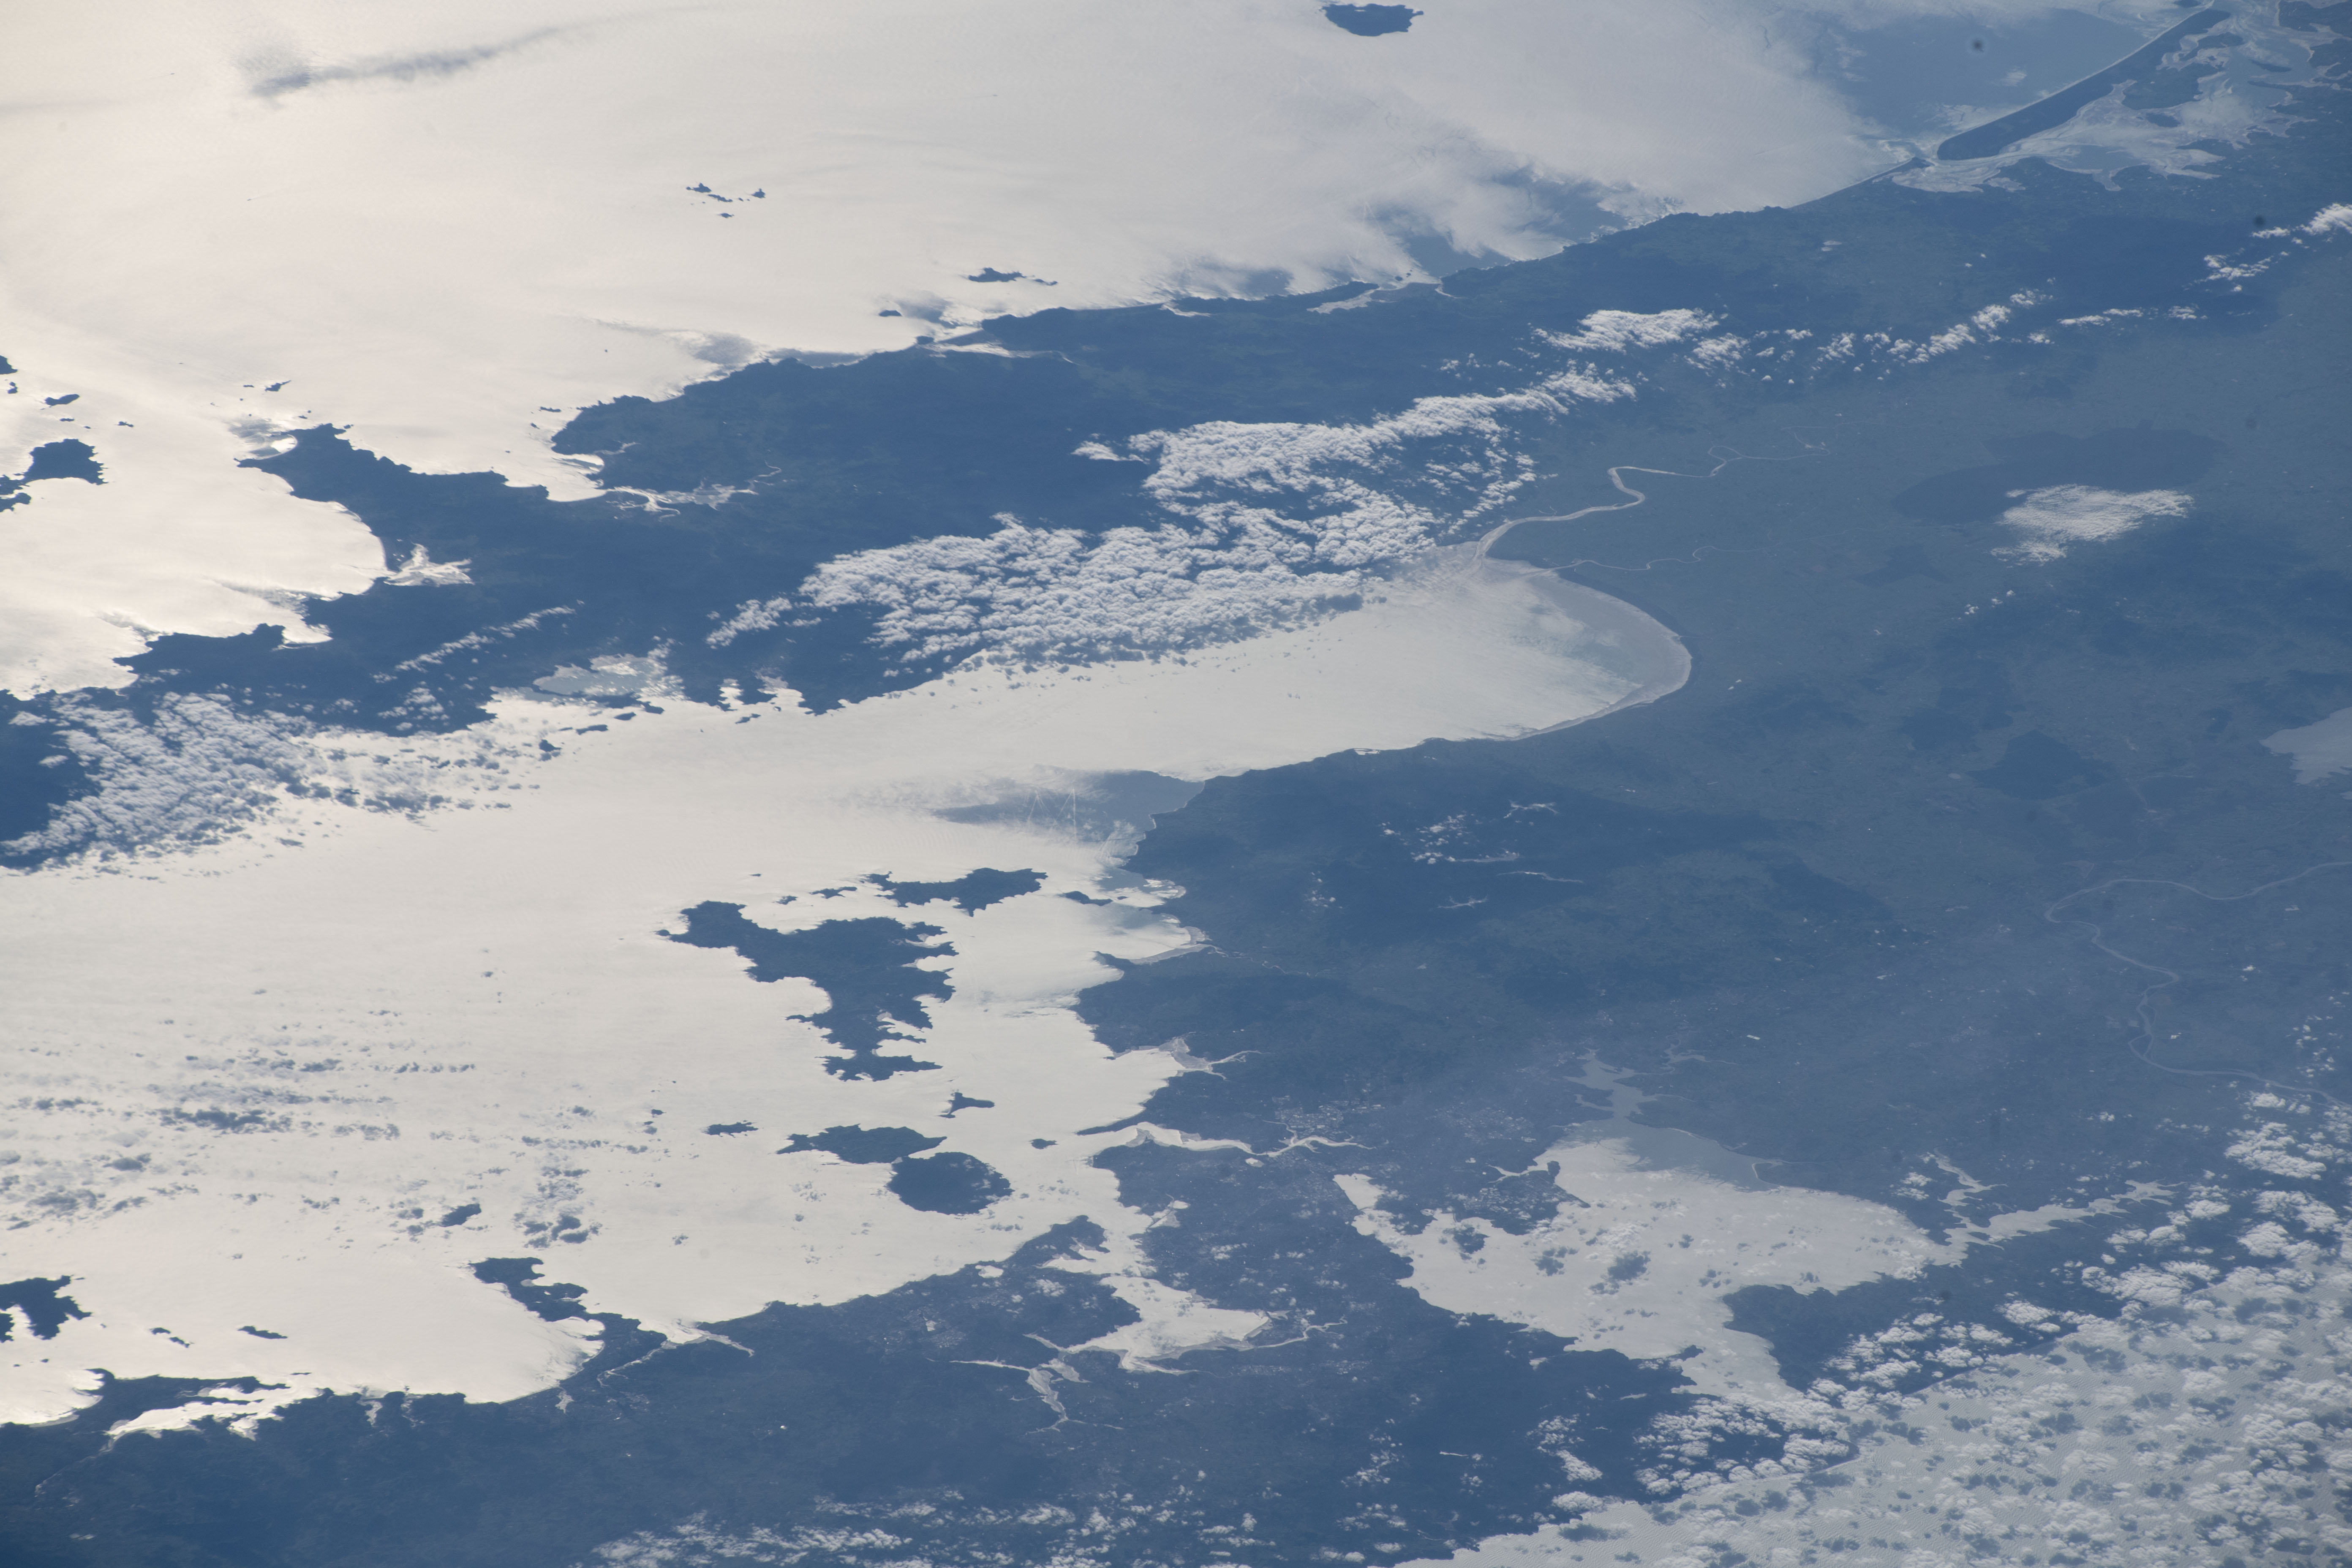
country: NEW ZEALAND-NI
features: AUCKLAND, BAY OF PLENTY, HAURAKI GULF, FIRTH OF THAMES
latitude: -37.0
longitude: 175.2
